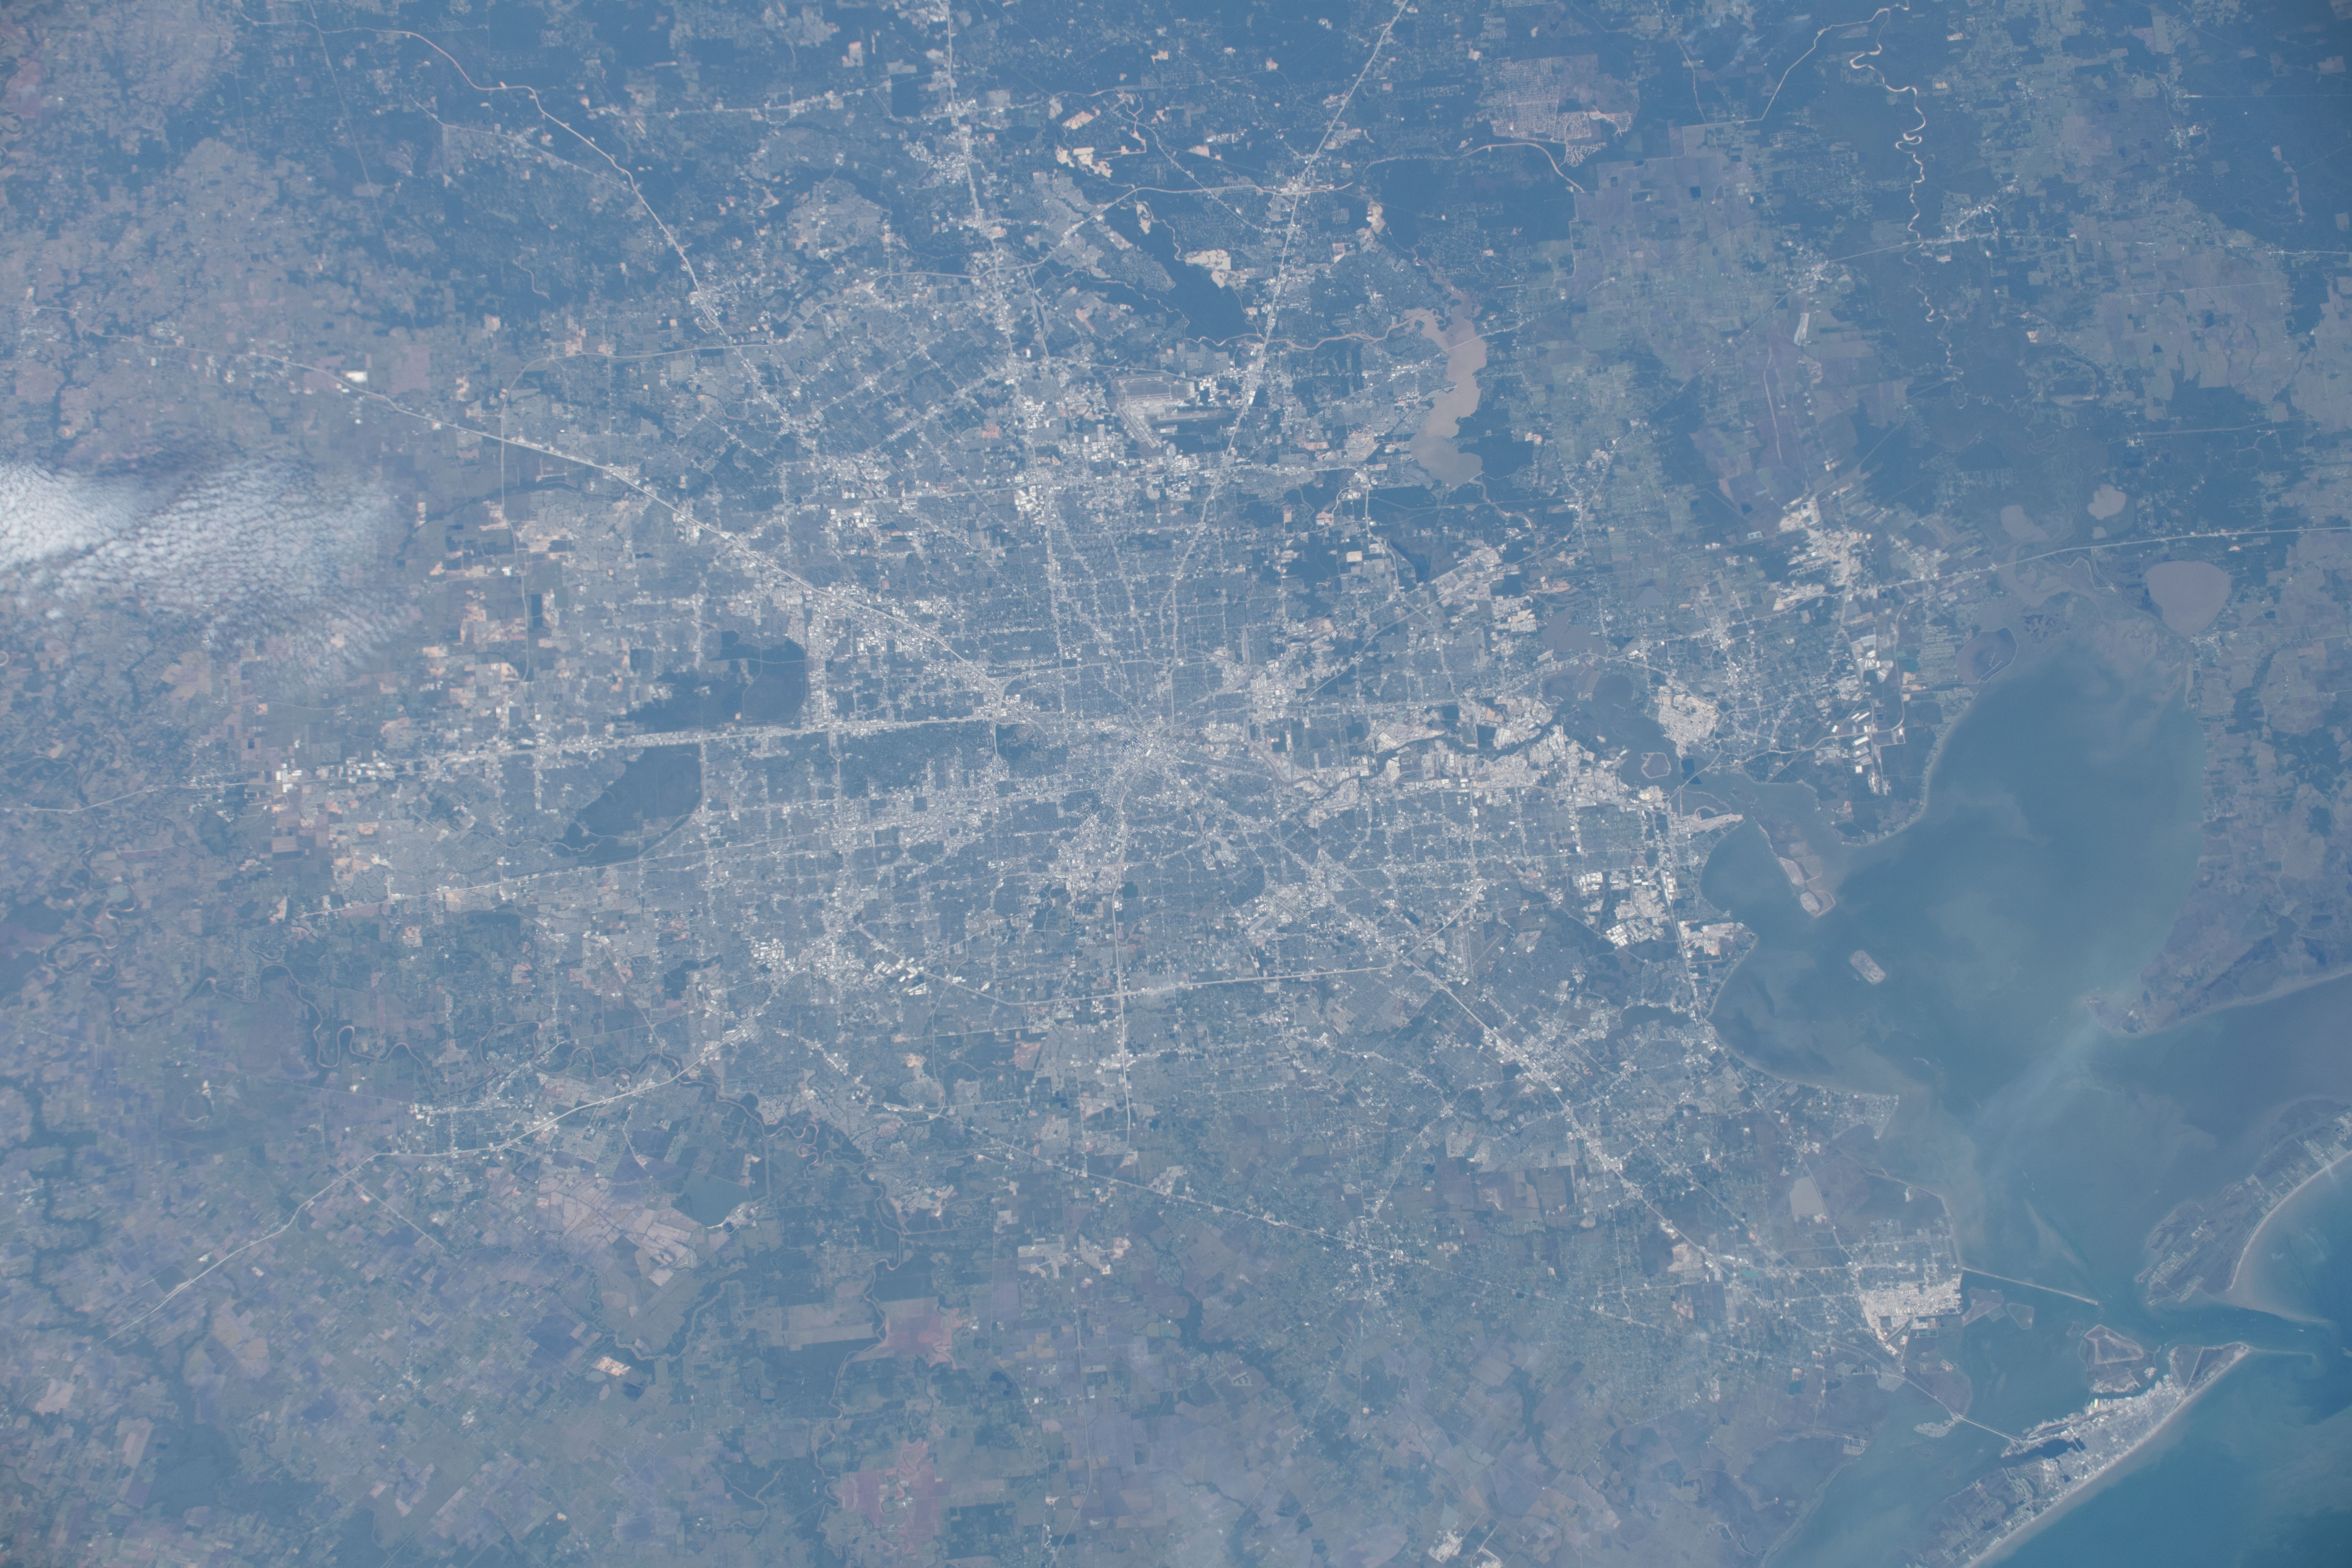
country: USA-TEXAS
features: HOUSTON, GALVESTON BAY
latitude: 29.8
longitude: -95.4
